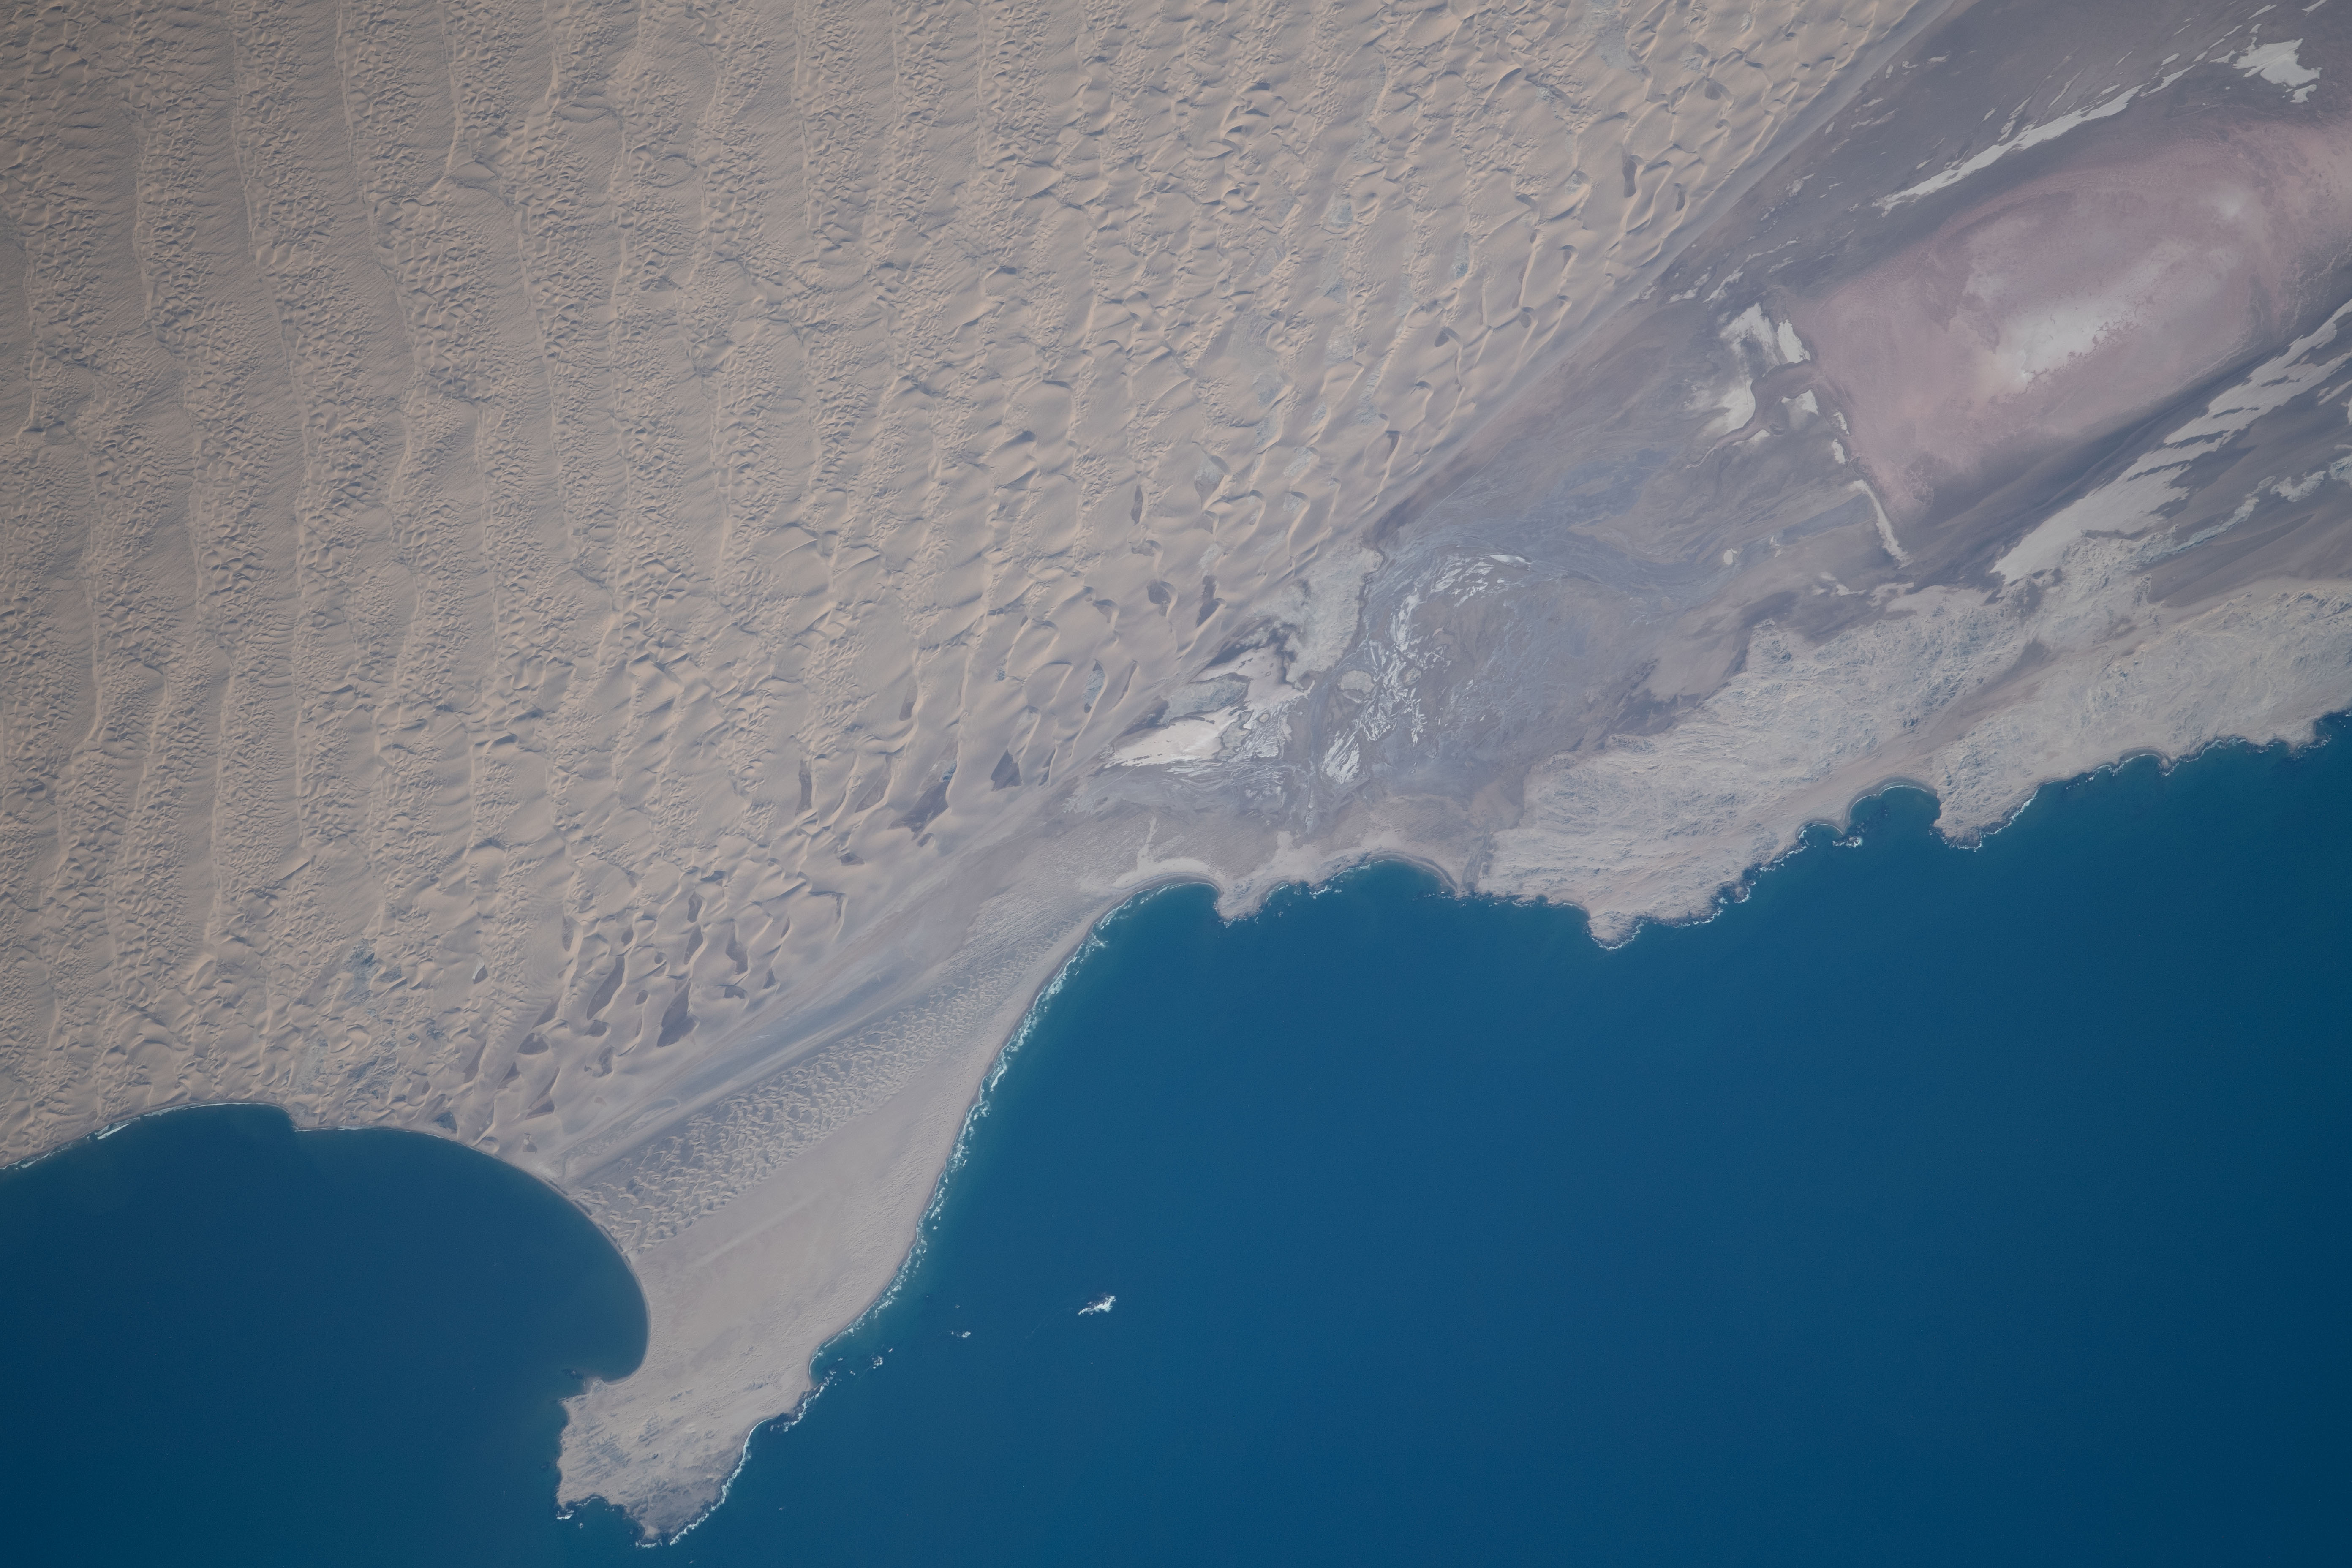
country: NAMIBIA
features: NAMIB DESERT
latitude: -26.2
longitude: 15.0
